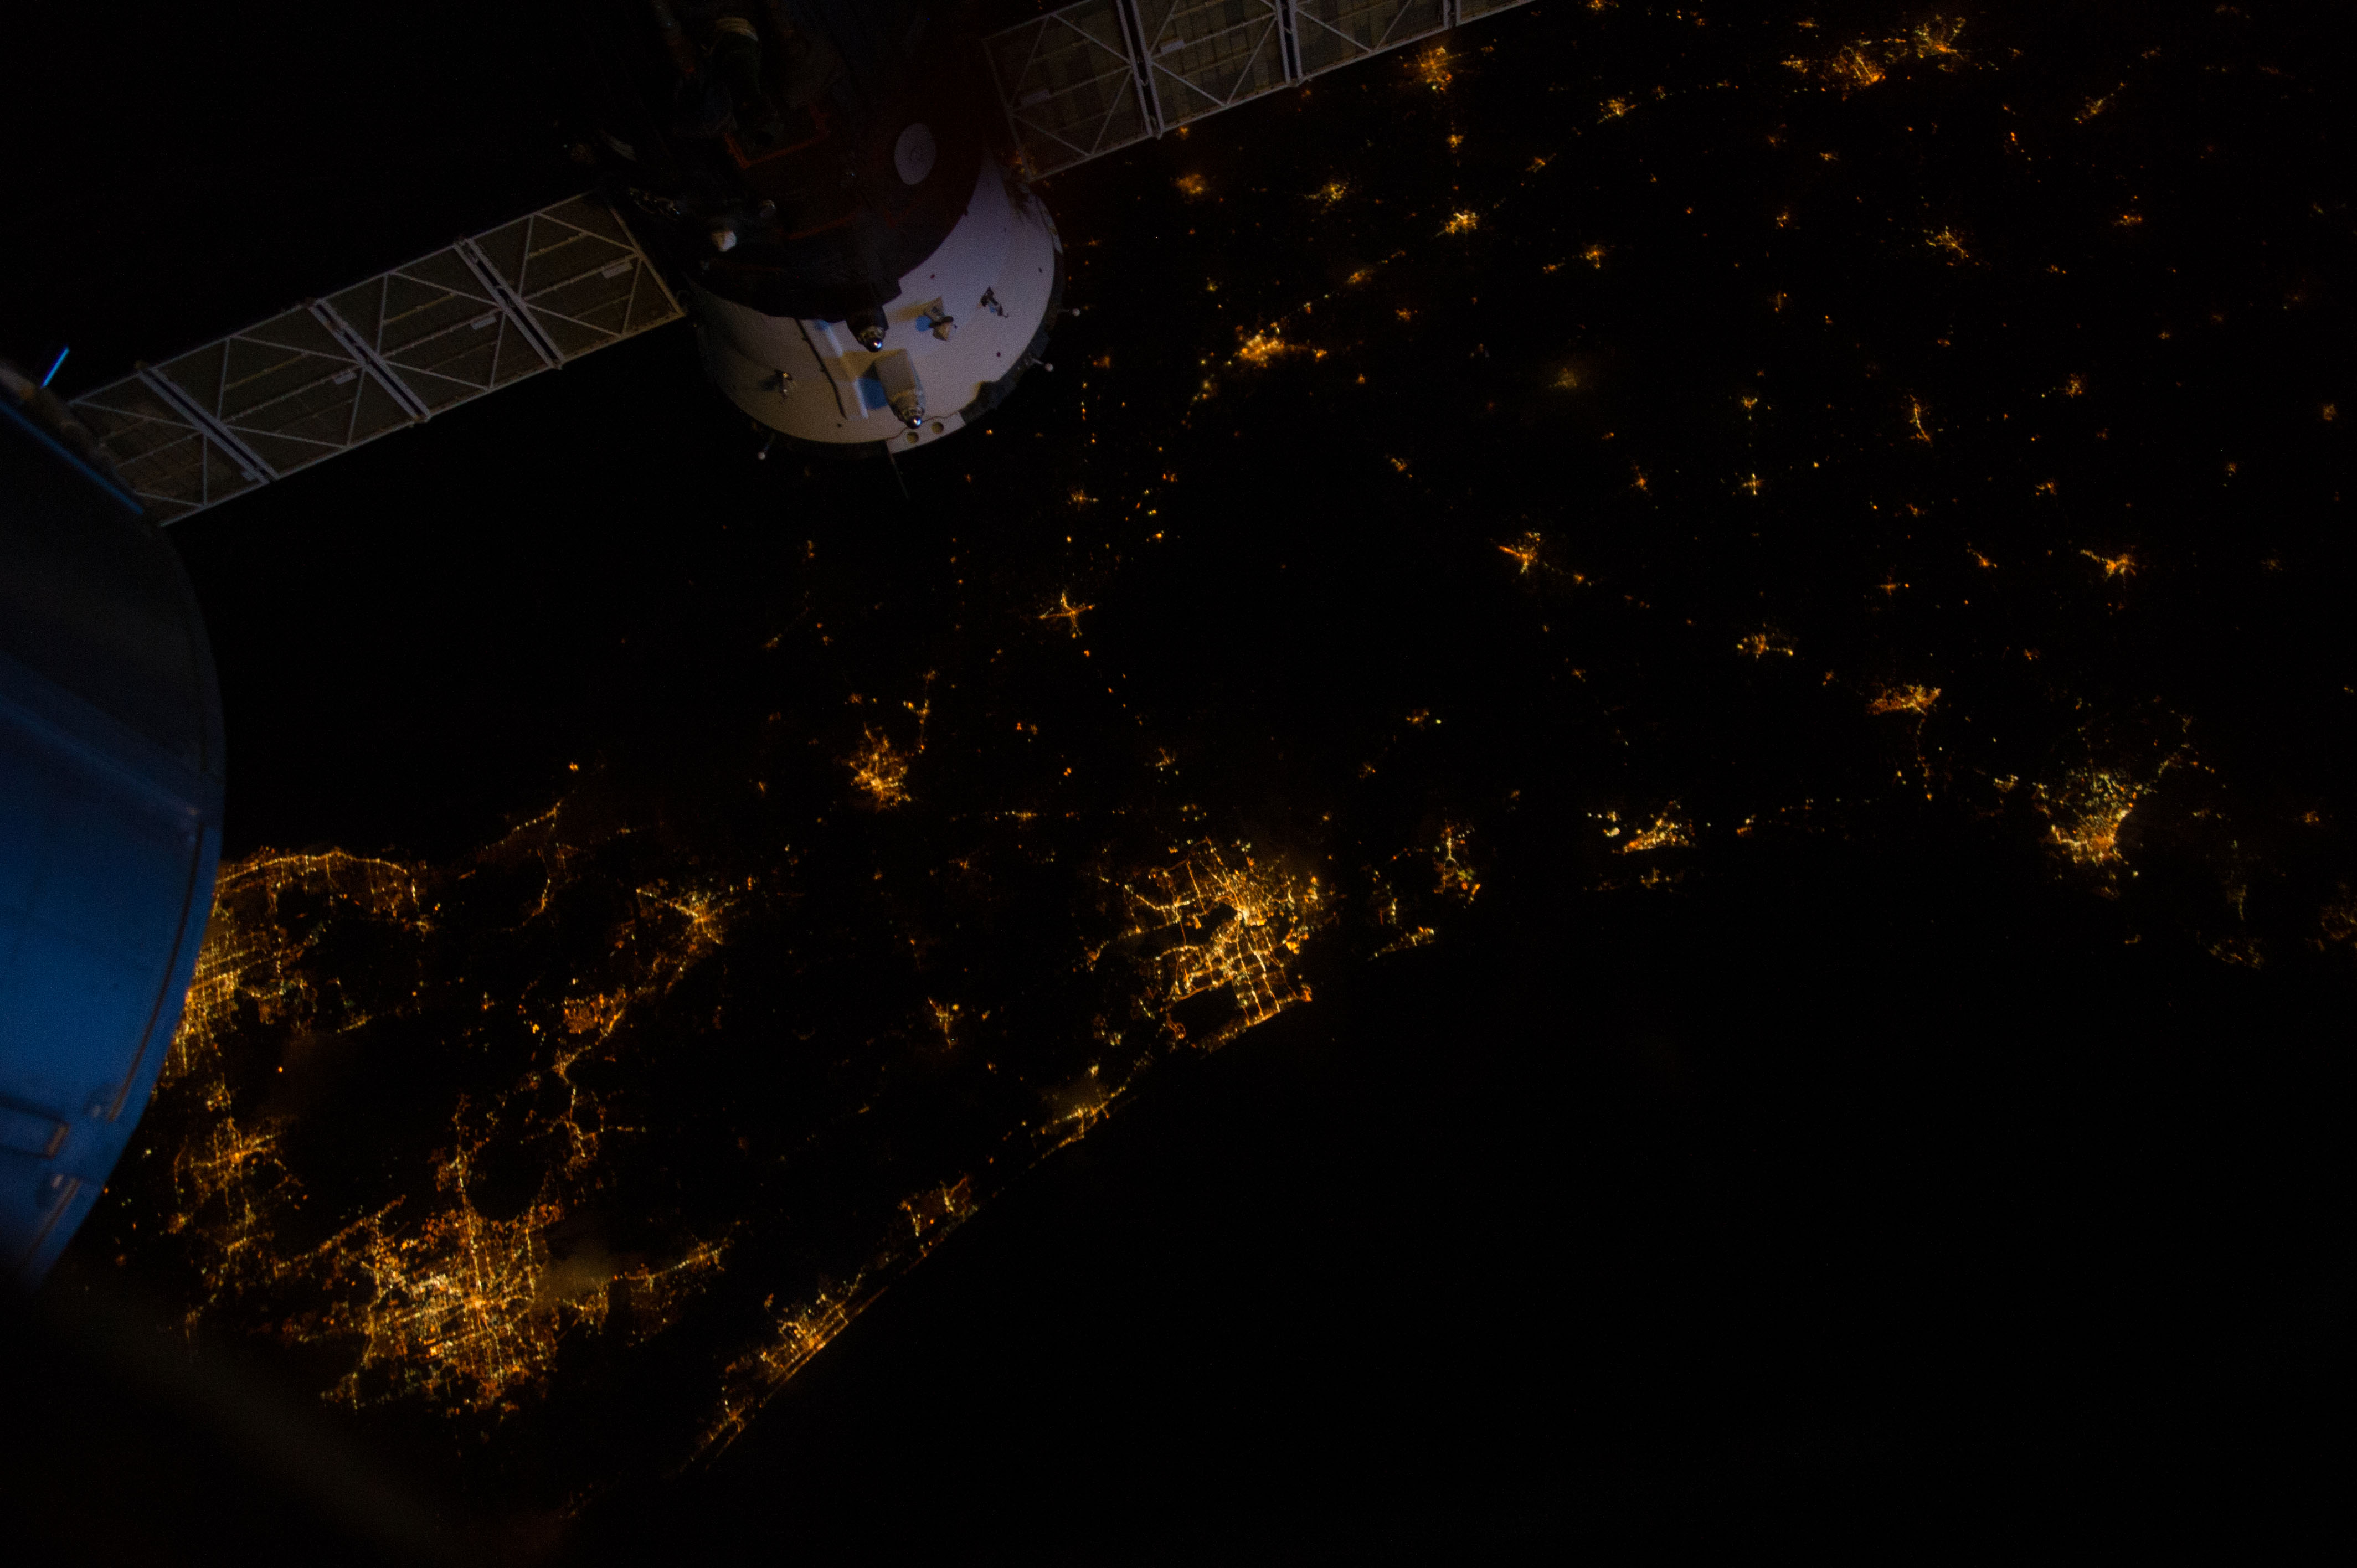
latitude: 30.3
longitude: -81.5
